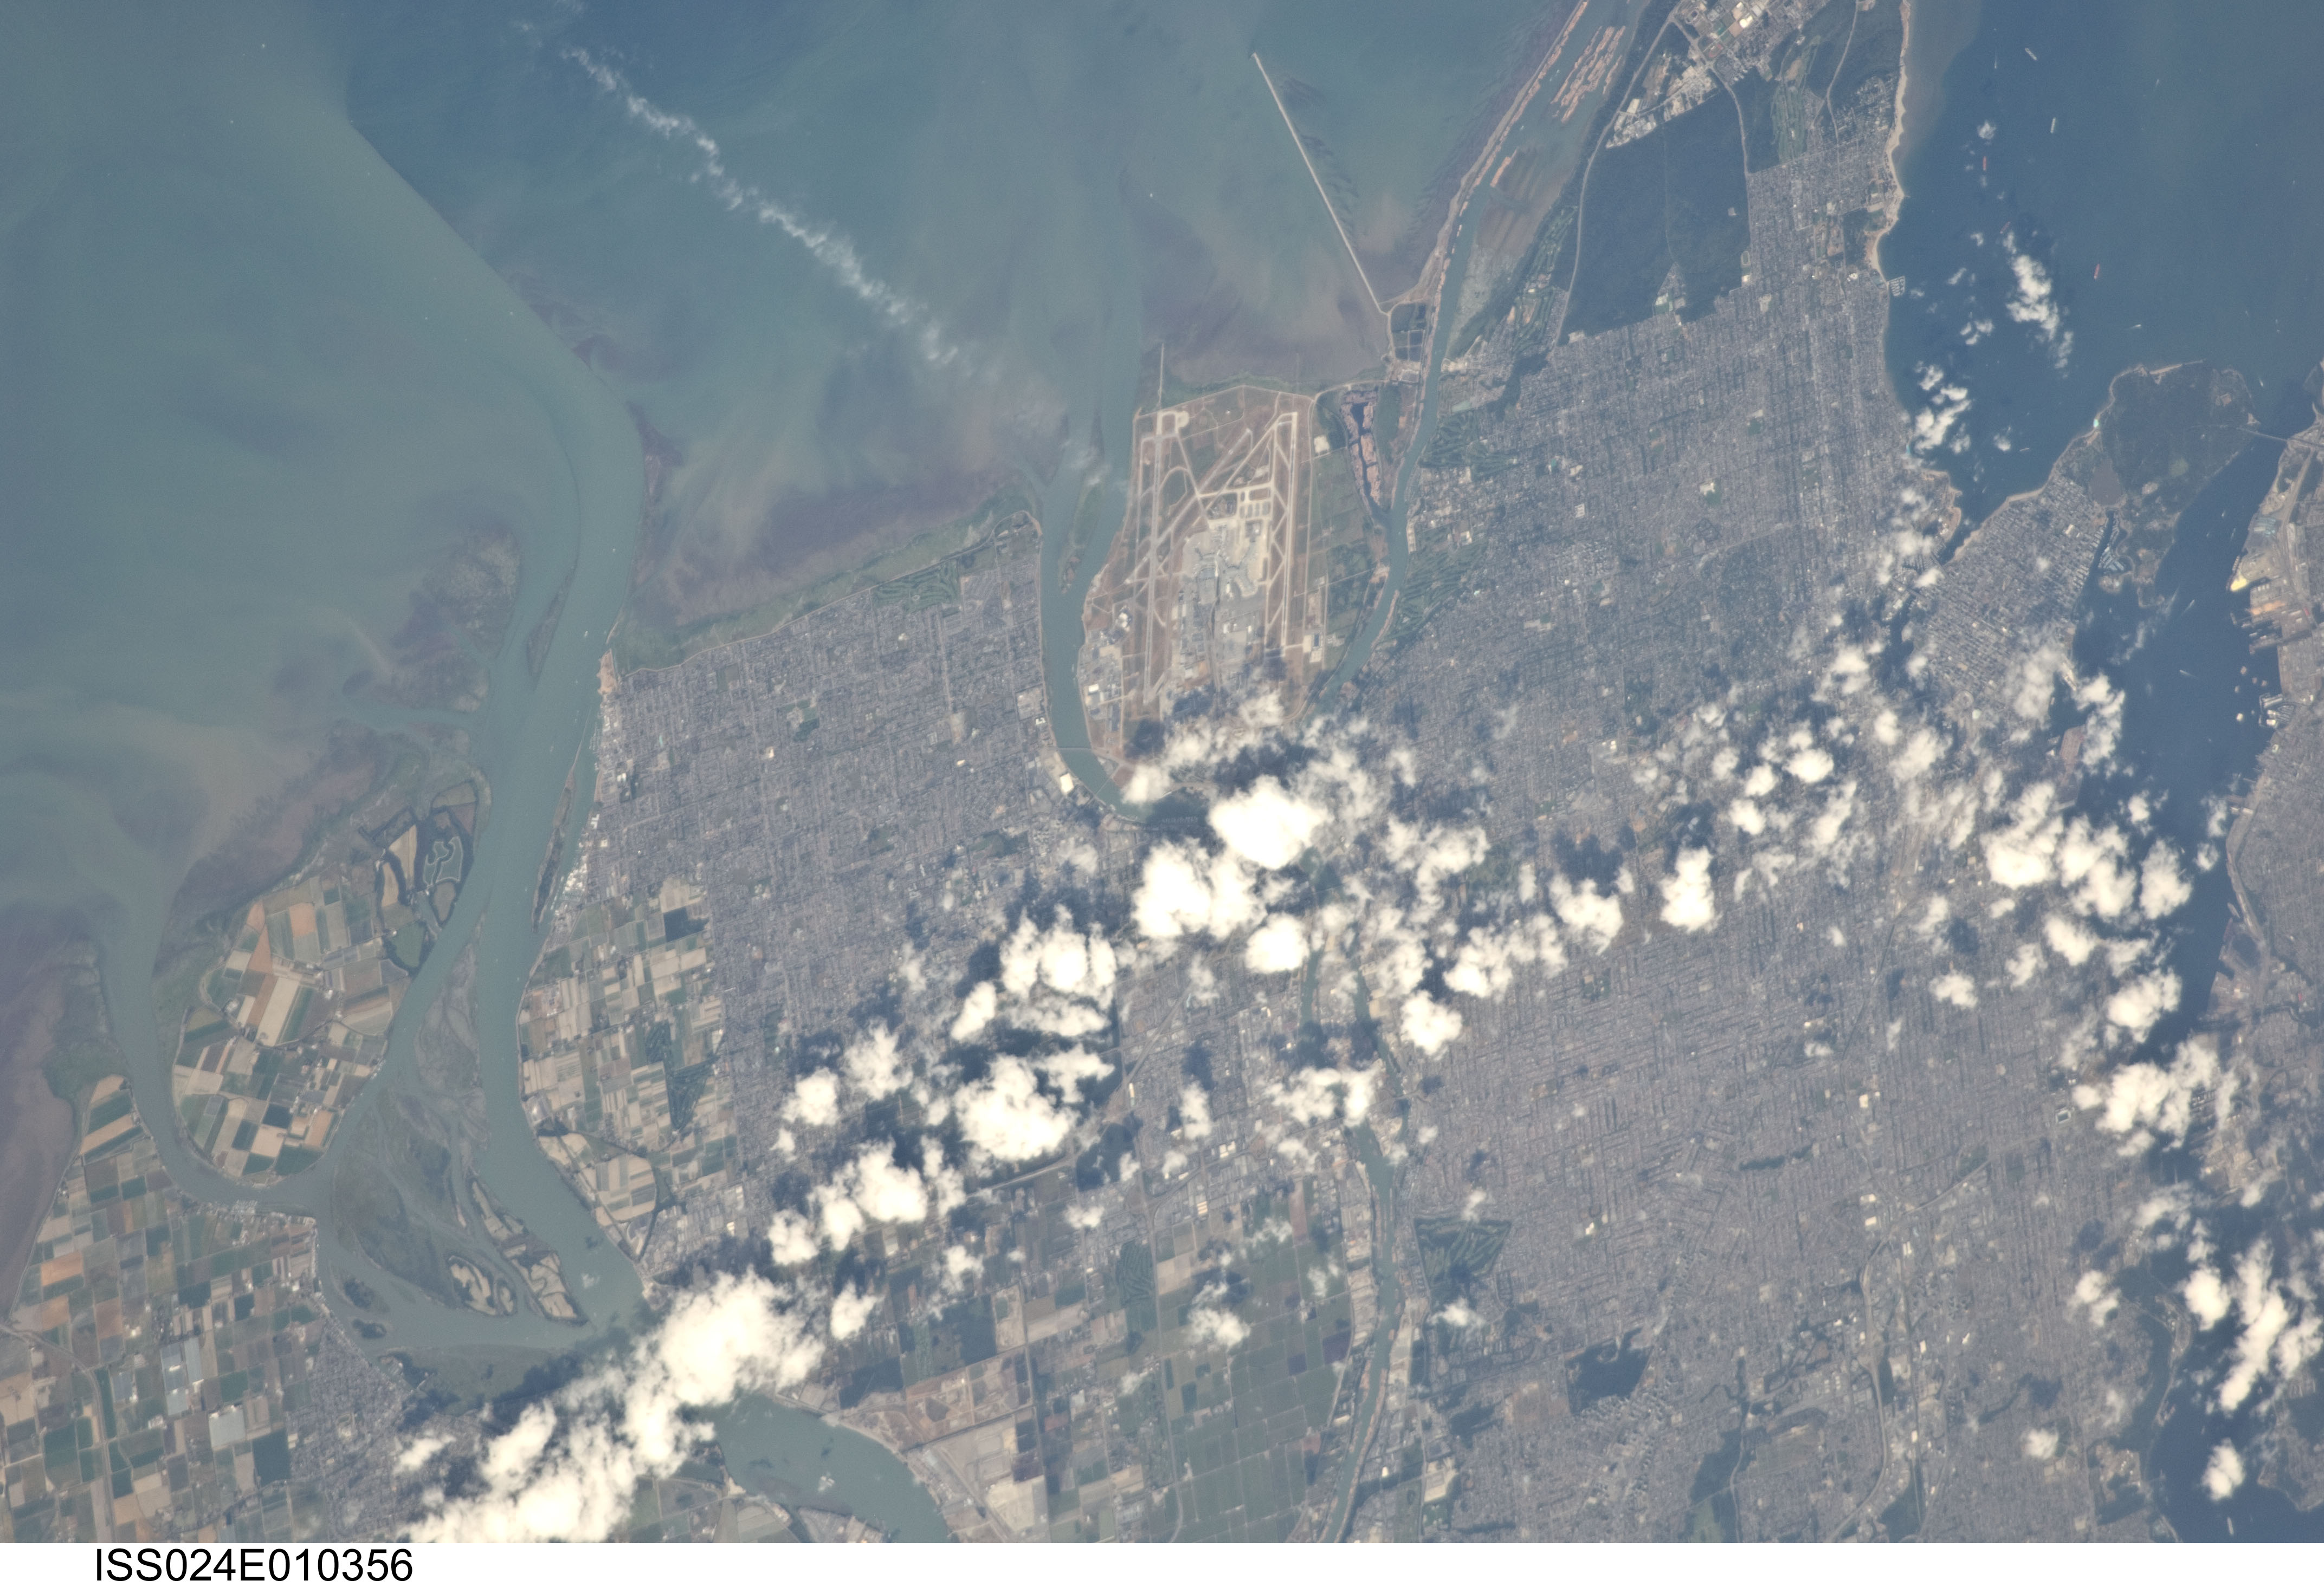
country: CANADA-BC
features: VANVOUVER, FRASER R. DELTA, AIRPORT
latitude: 49.2
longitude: -123.2
